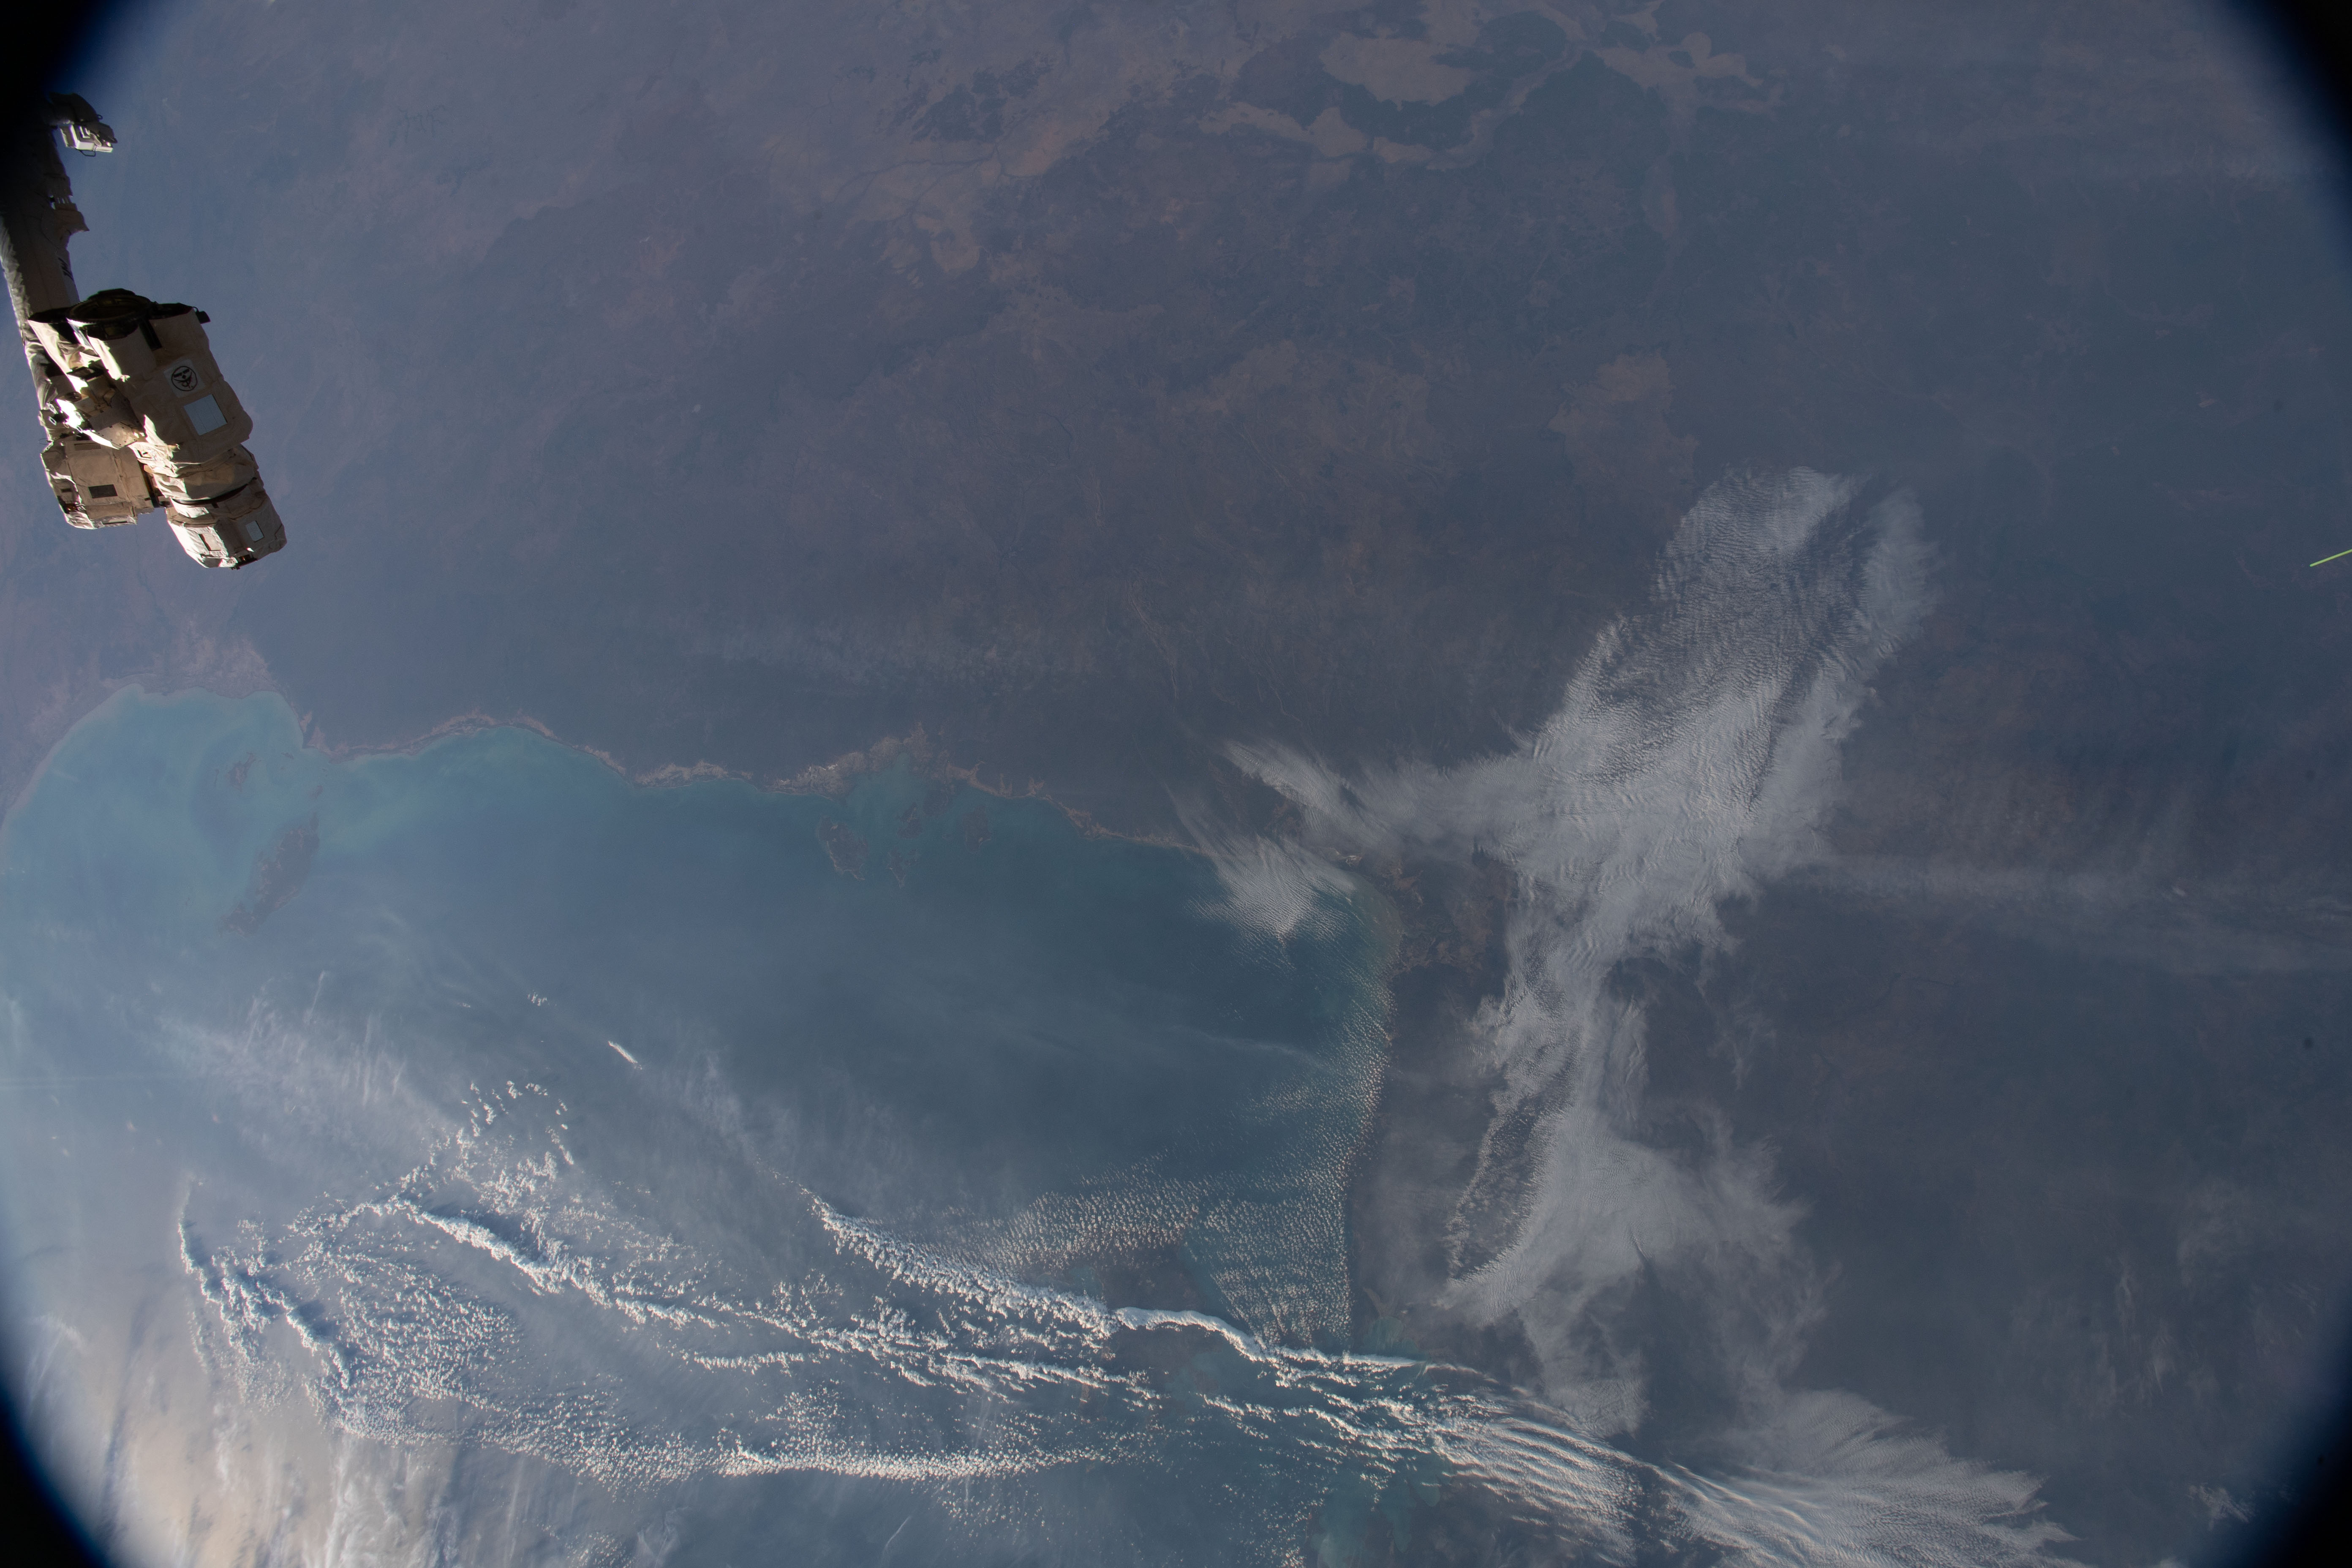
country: AUSTRALIA-NT
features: GULF OF CARPENTARIA, PELLEW ISLANDS, AUSTRALIA
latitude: -15.5
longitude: 136.0
